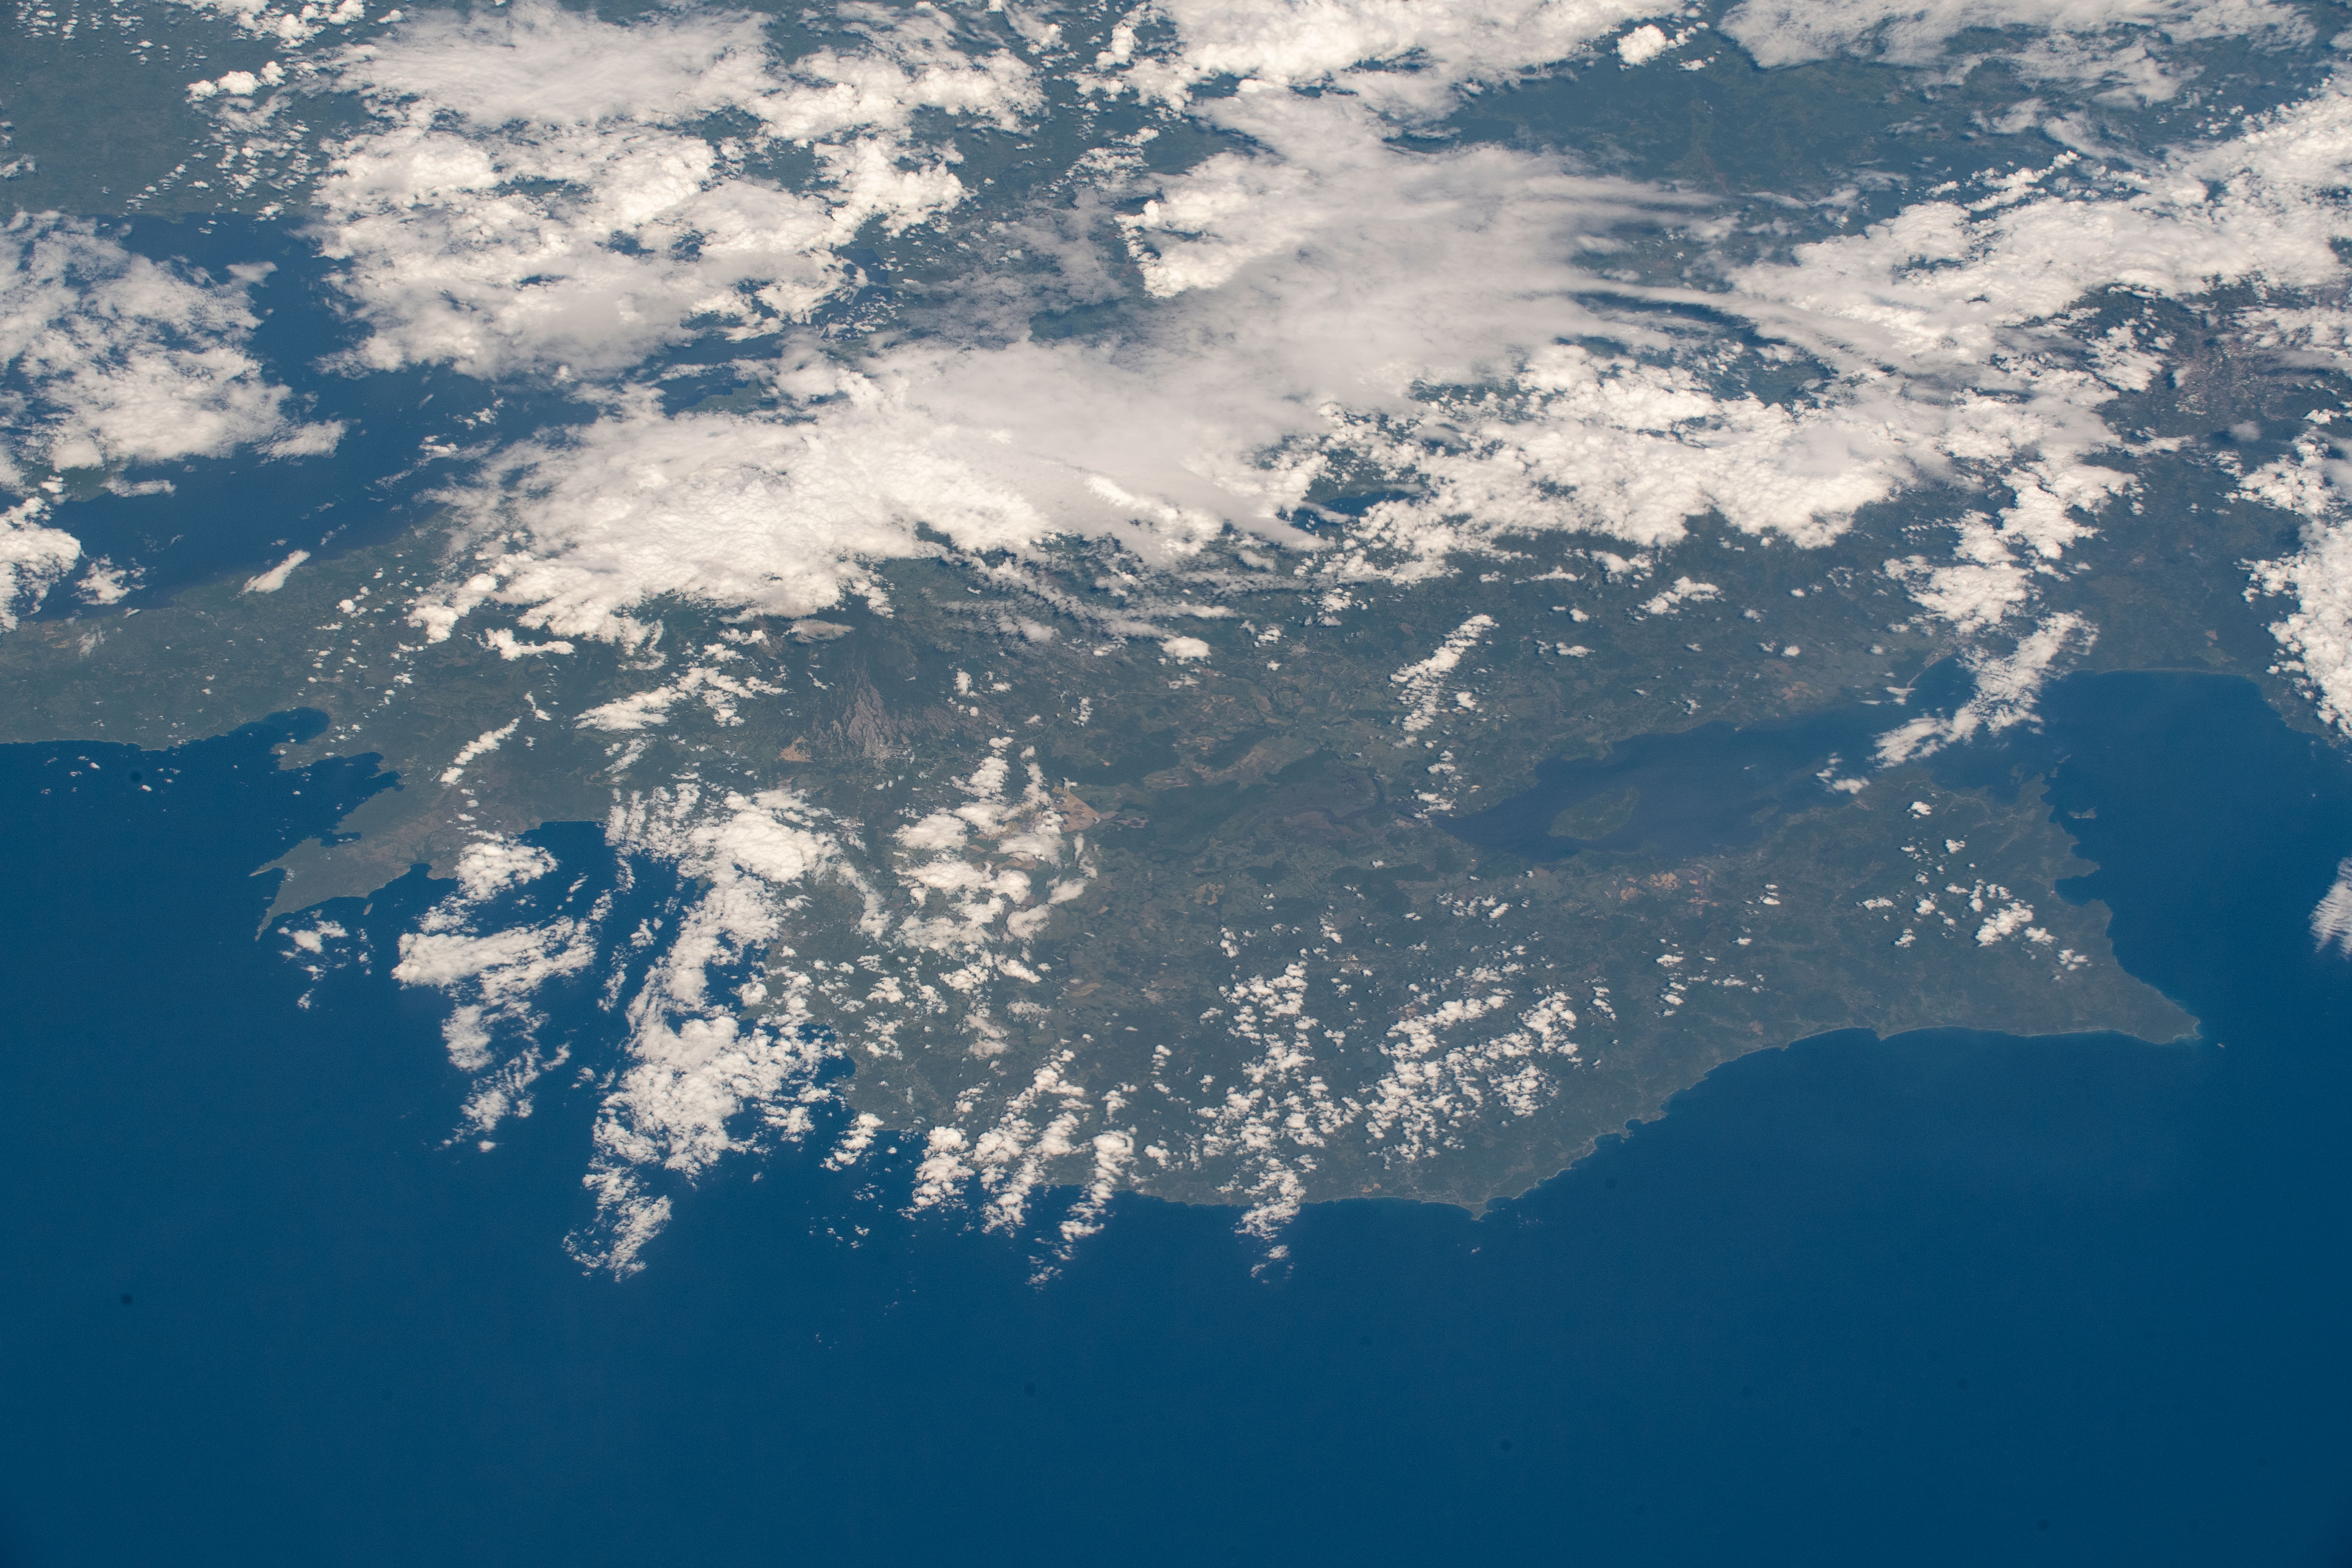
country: COSTA RICA
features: GULF OF NICOYA, COSTA RICA
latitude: 10.4
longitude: -85.3
